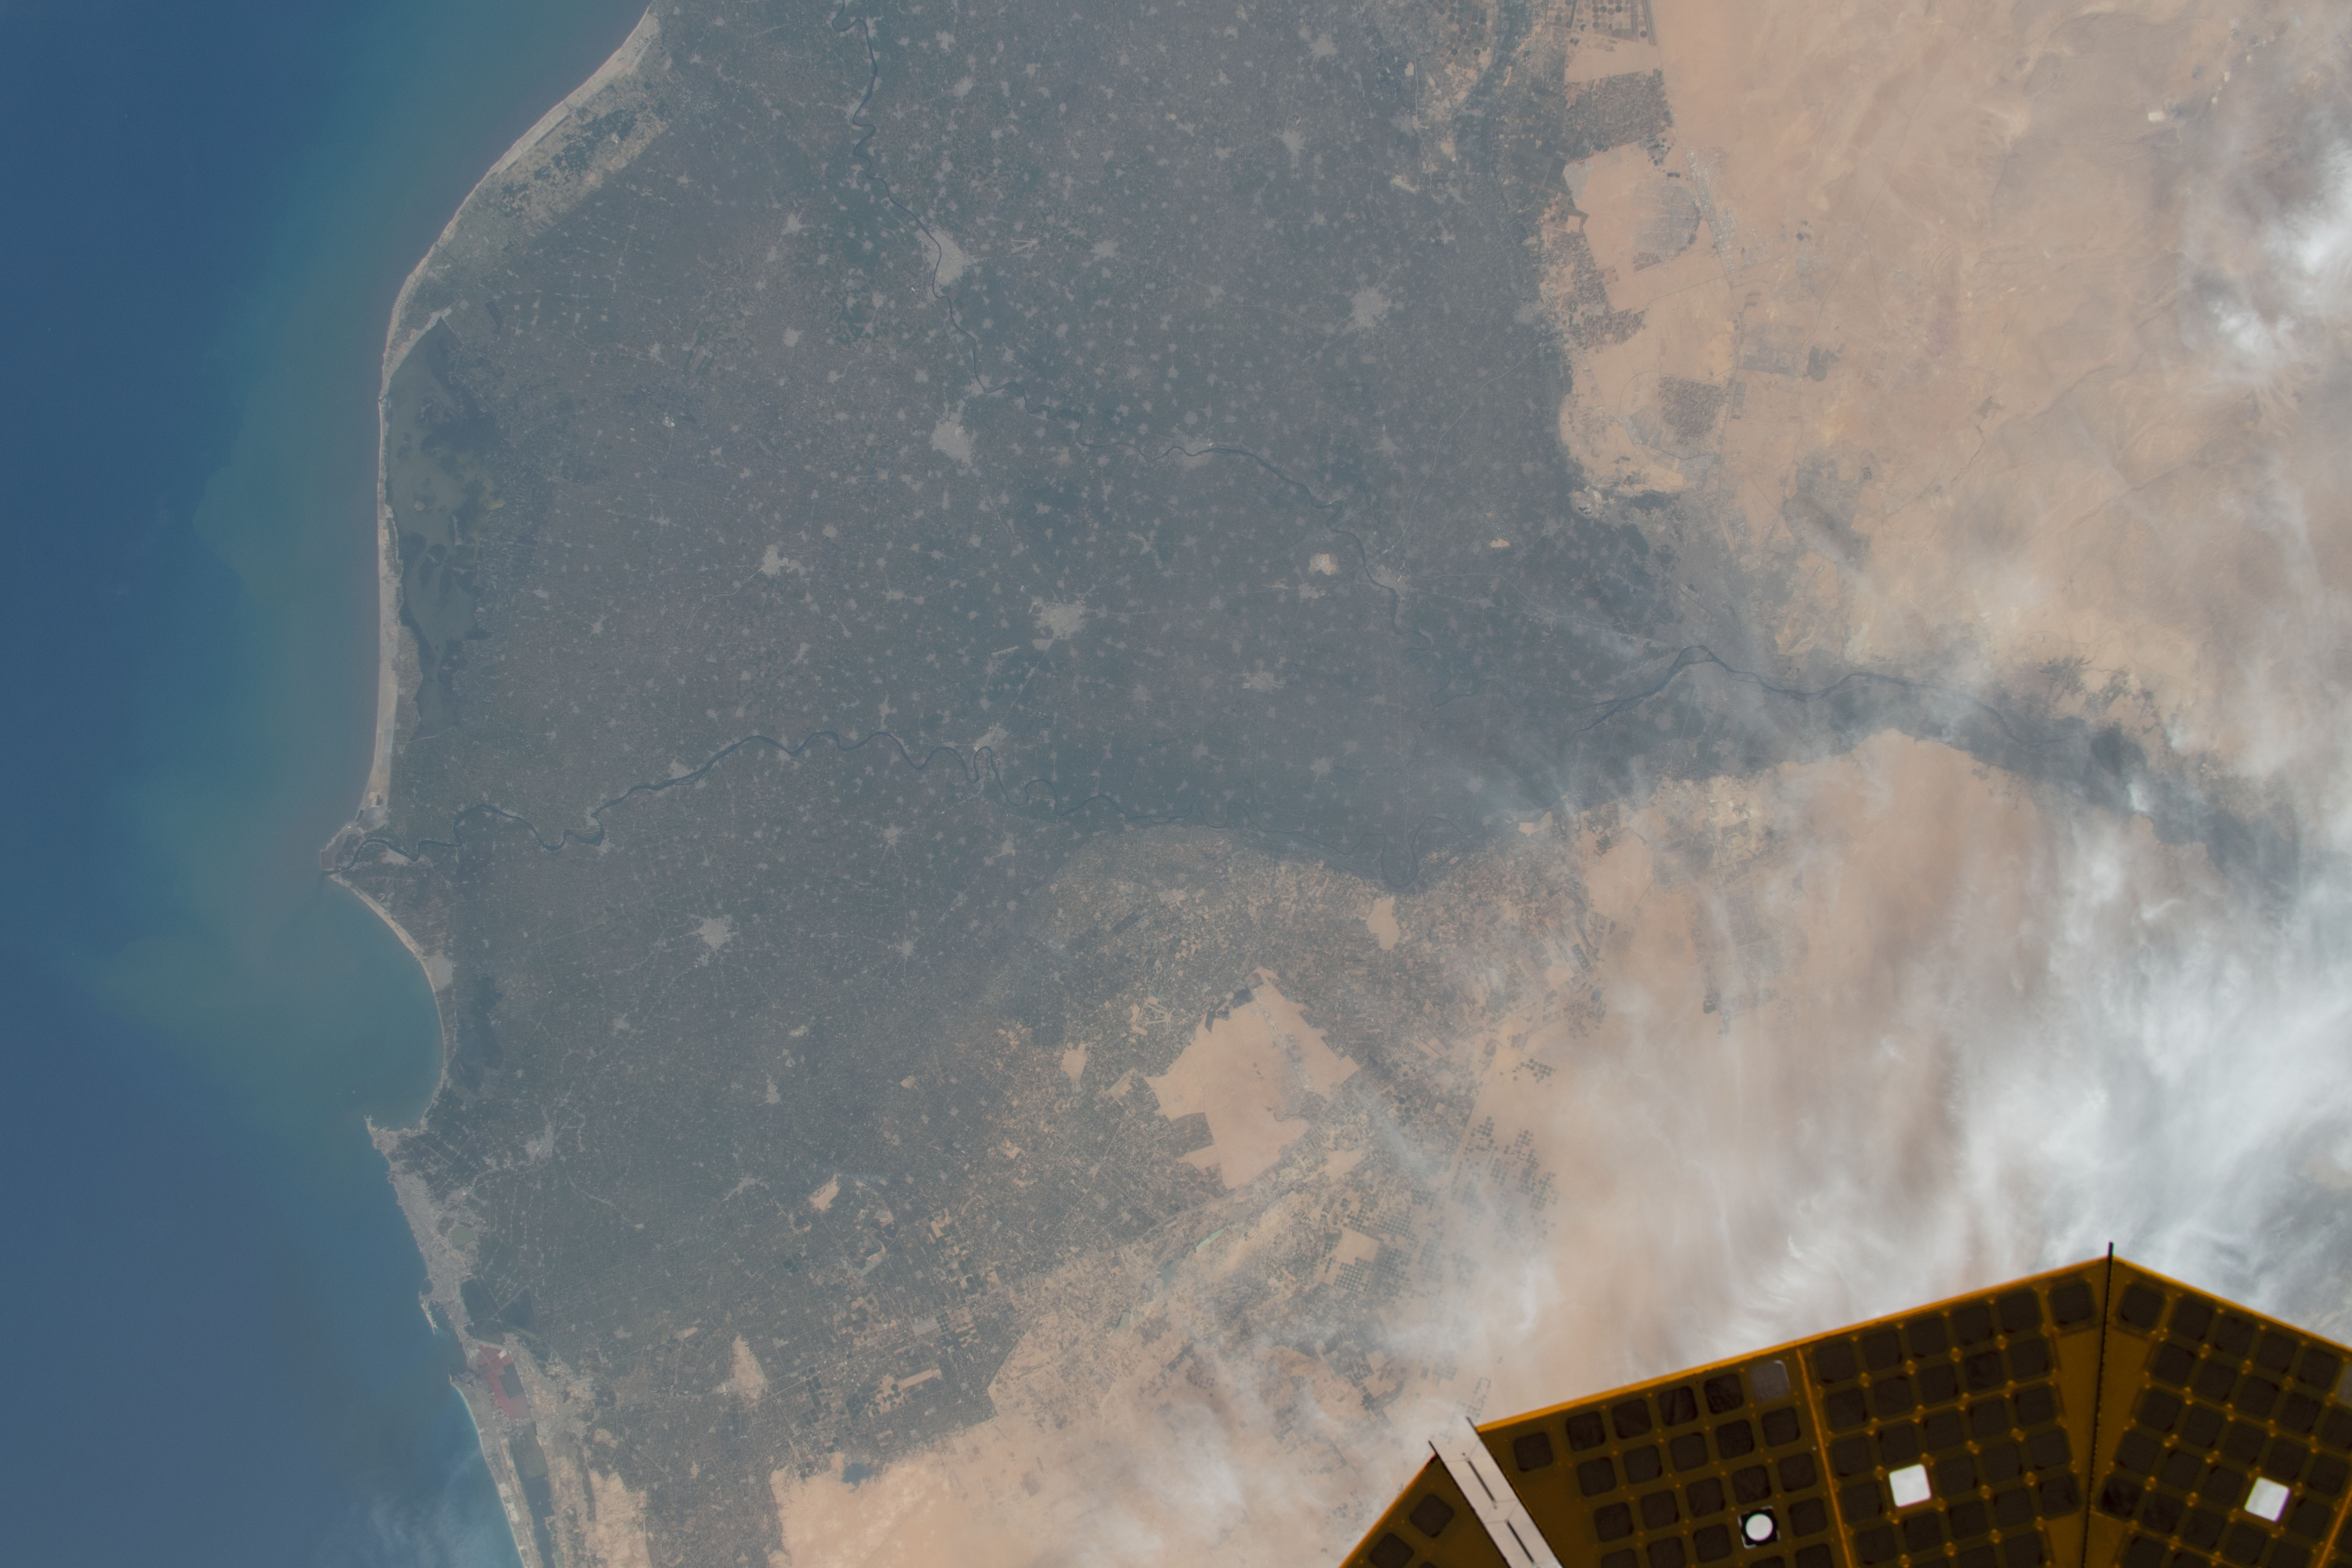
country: EGYPT
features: MENOFIA, AL QALYUBIA, GHARBIA, 6TH OF OCTOBER CITY, EL TAWHEED VILLAGE, ALEXANDRIA
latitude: 30.5
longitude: 30.5
